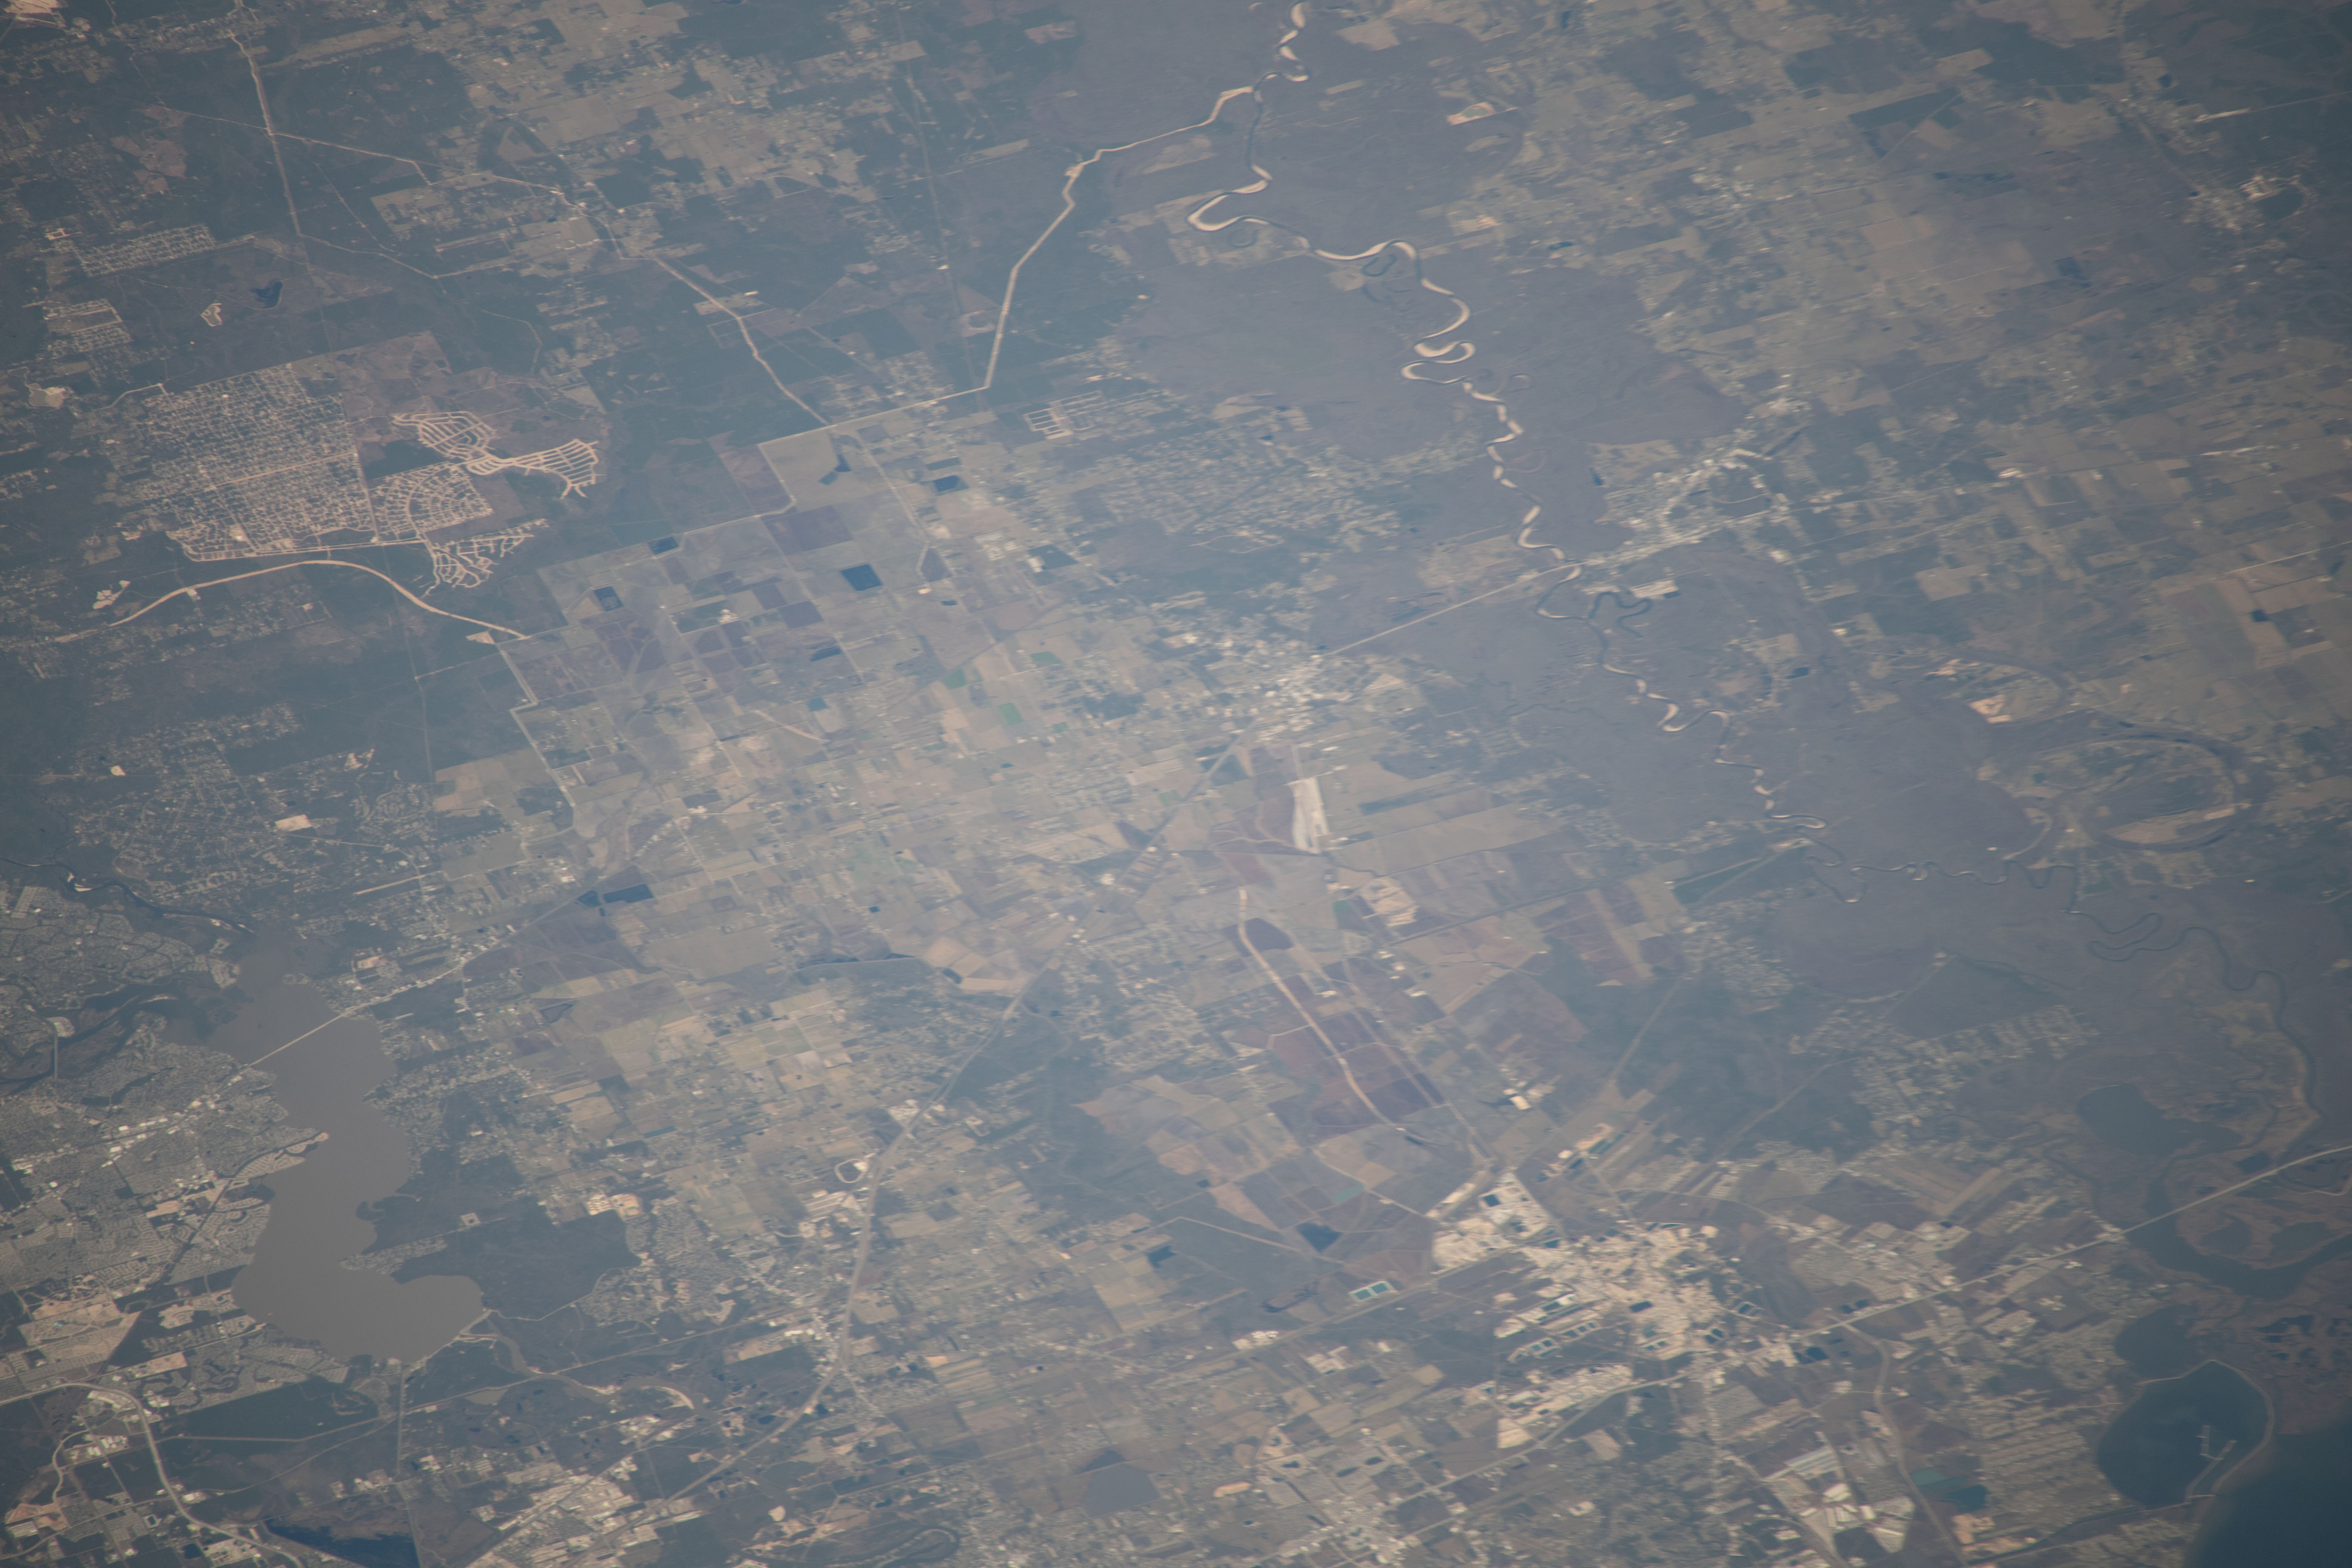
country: USA-TEXAS
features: DAYTON, TRINITY NATINAL WILDLIFE REFUGE
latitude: 30.0
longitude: -94.9
